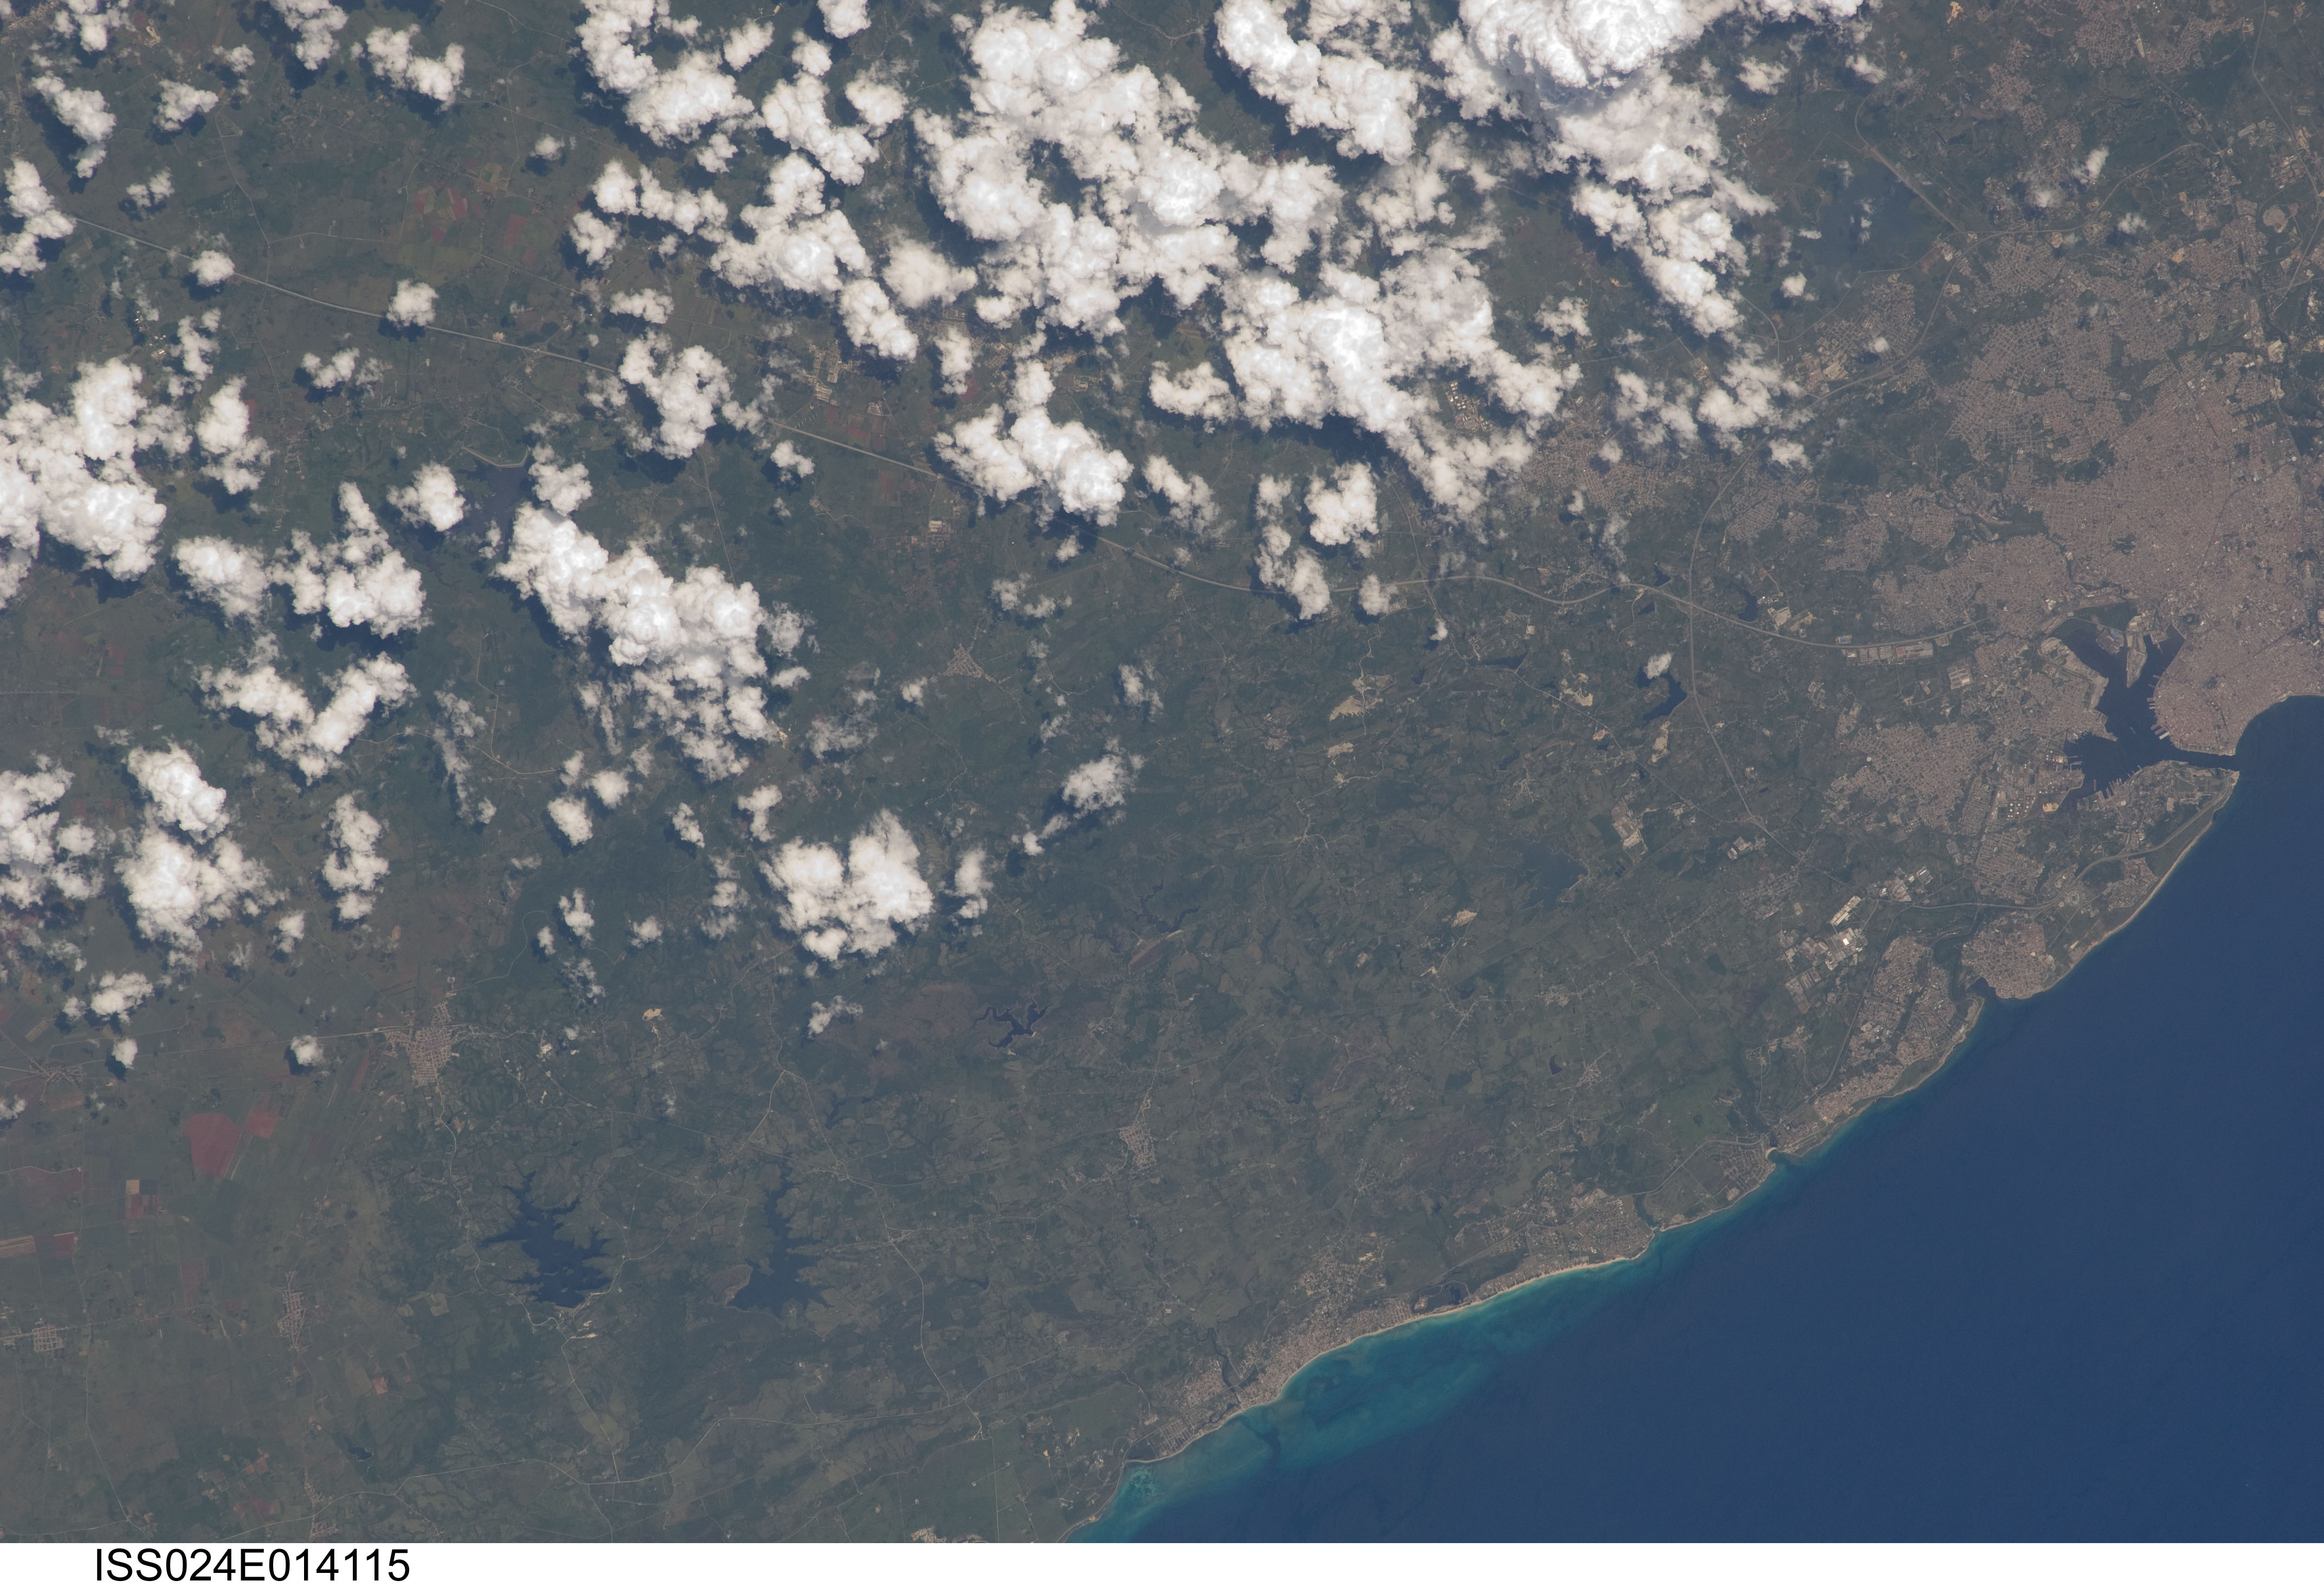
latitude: 23.1
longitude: -82.2
